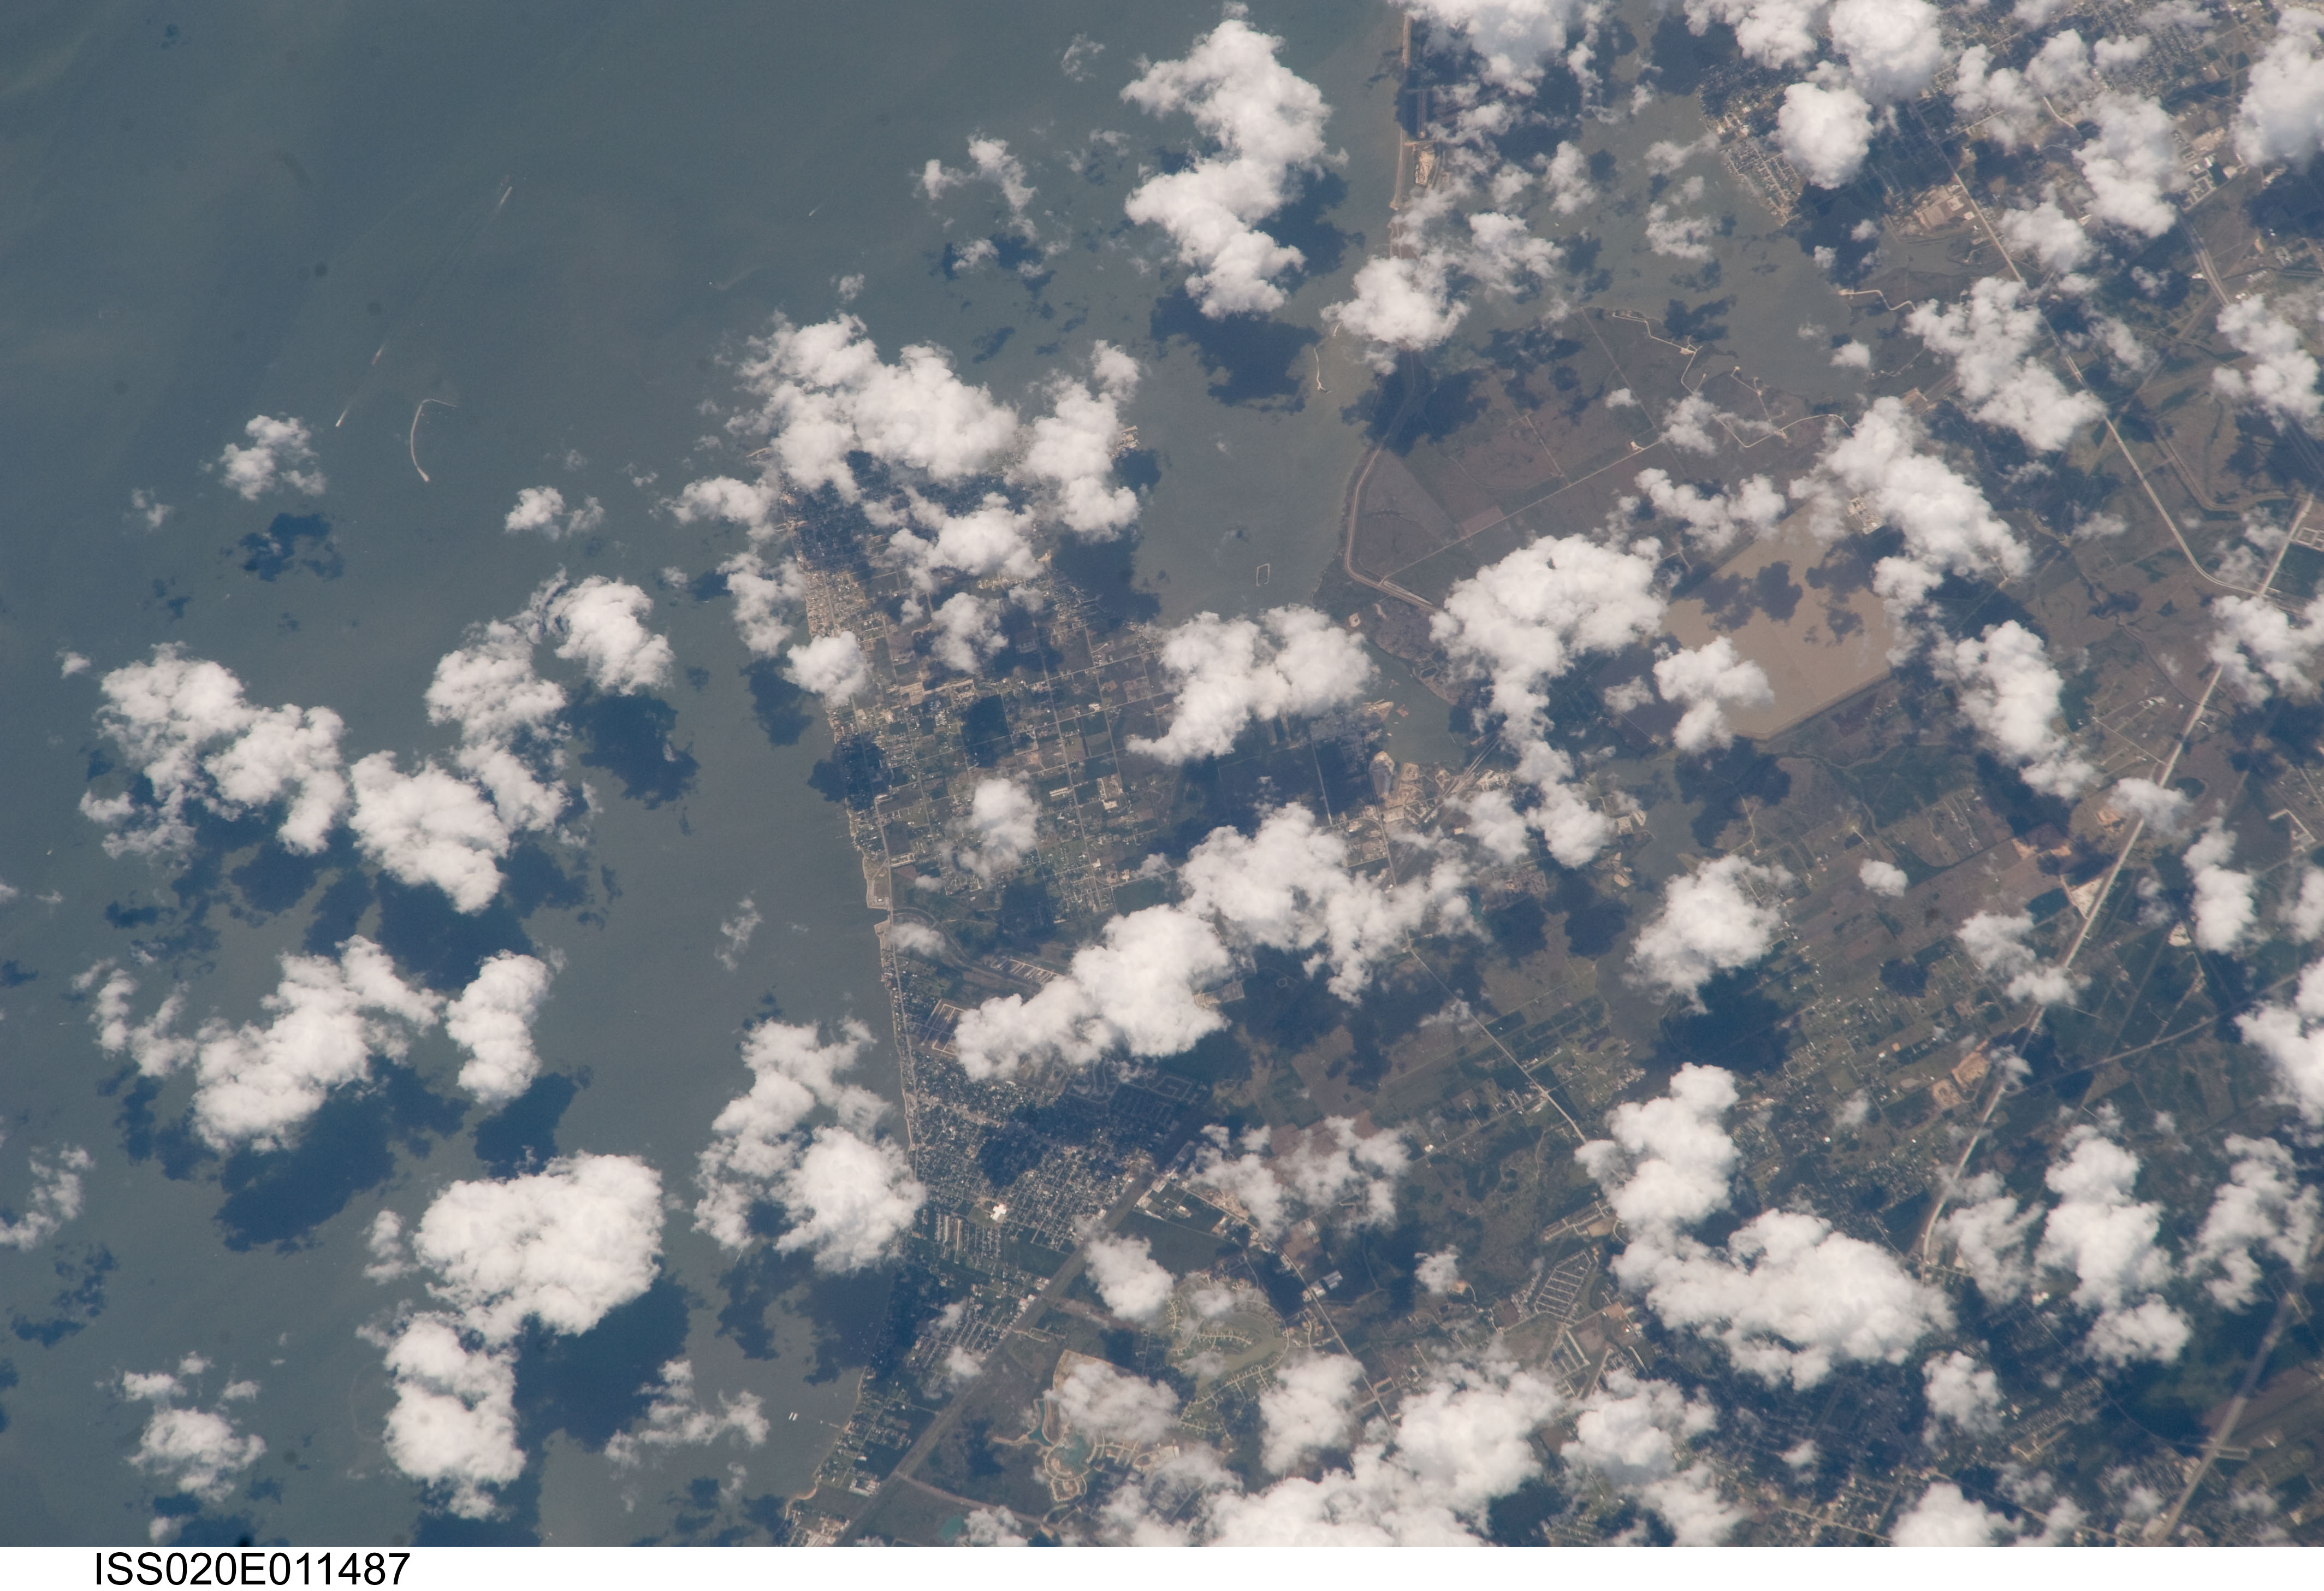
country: USA-TEXAS
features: SAN LEON,GALVESTON B.,MOSES BAYOU,SHELL I.
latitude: 29.5
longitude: -95.0
